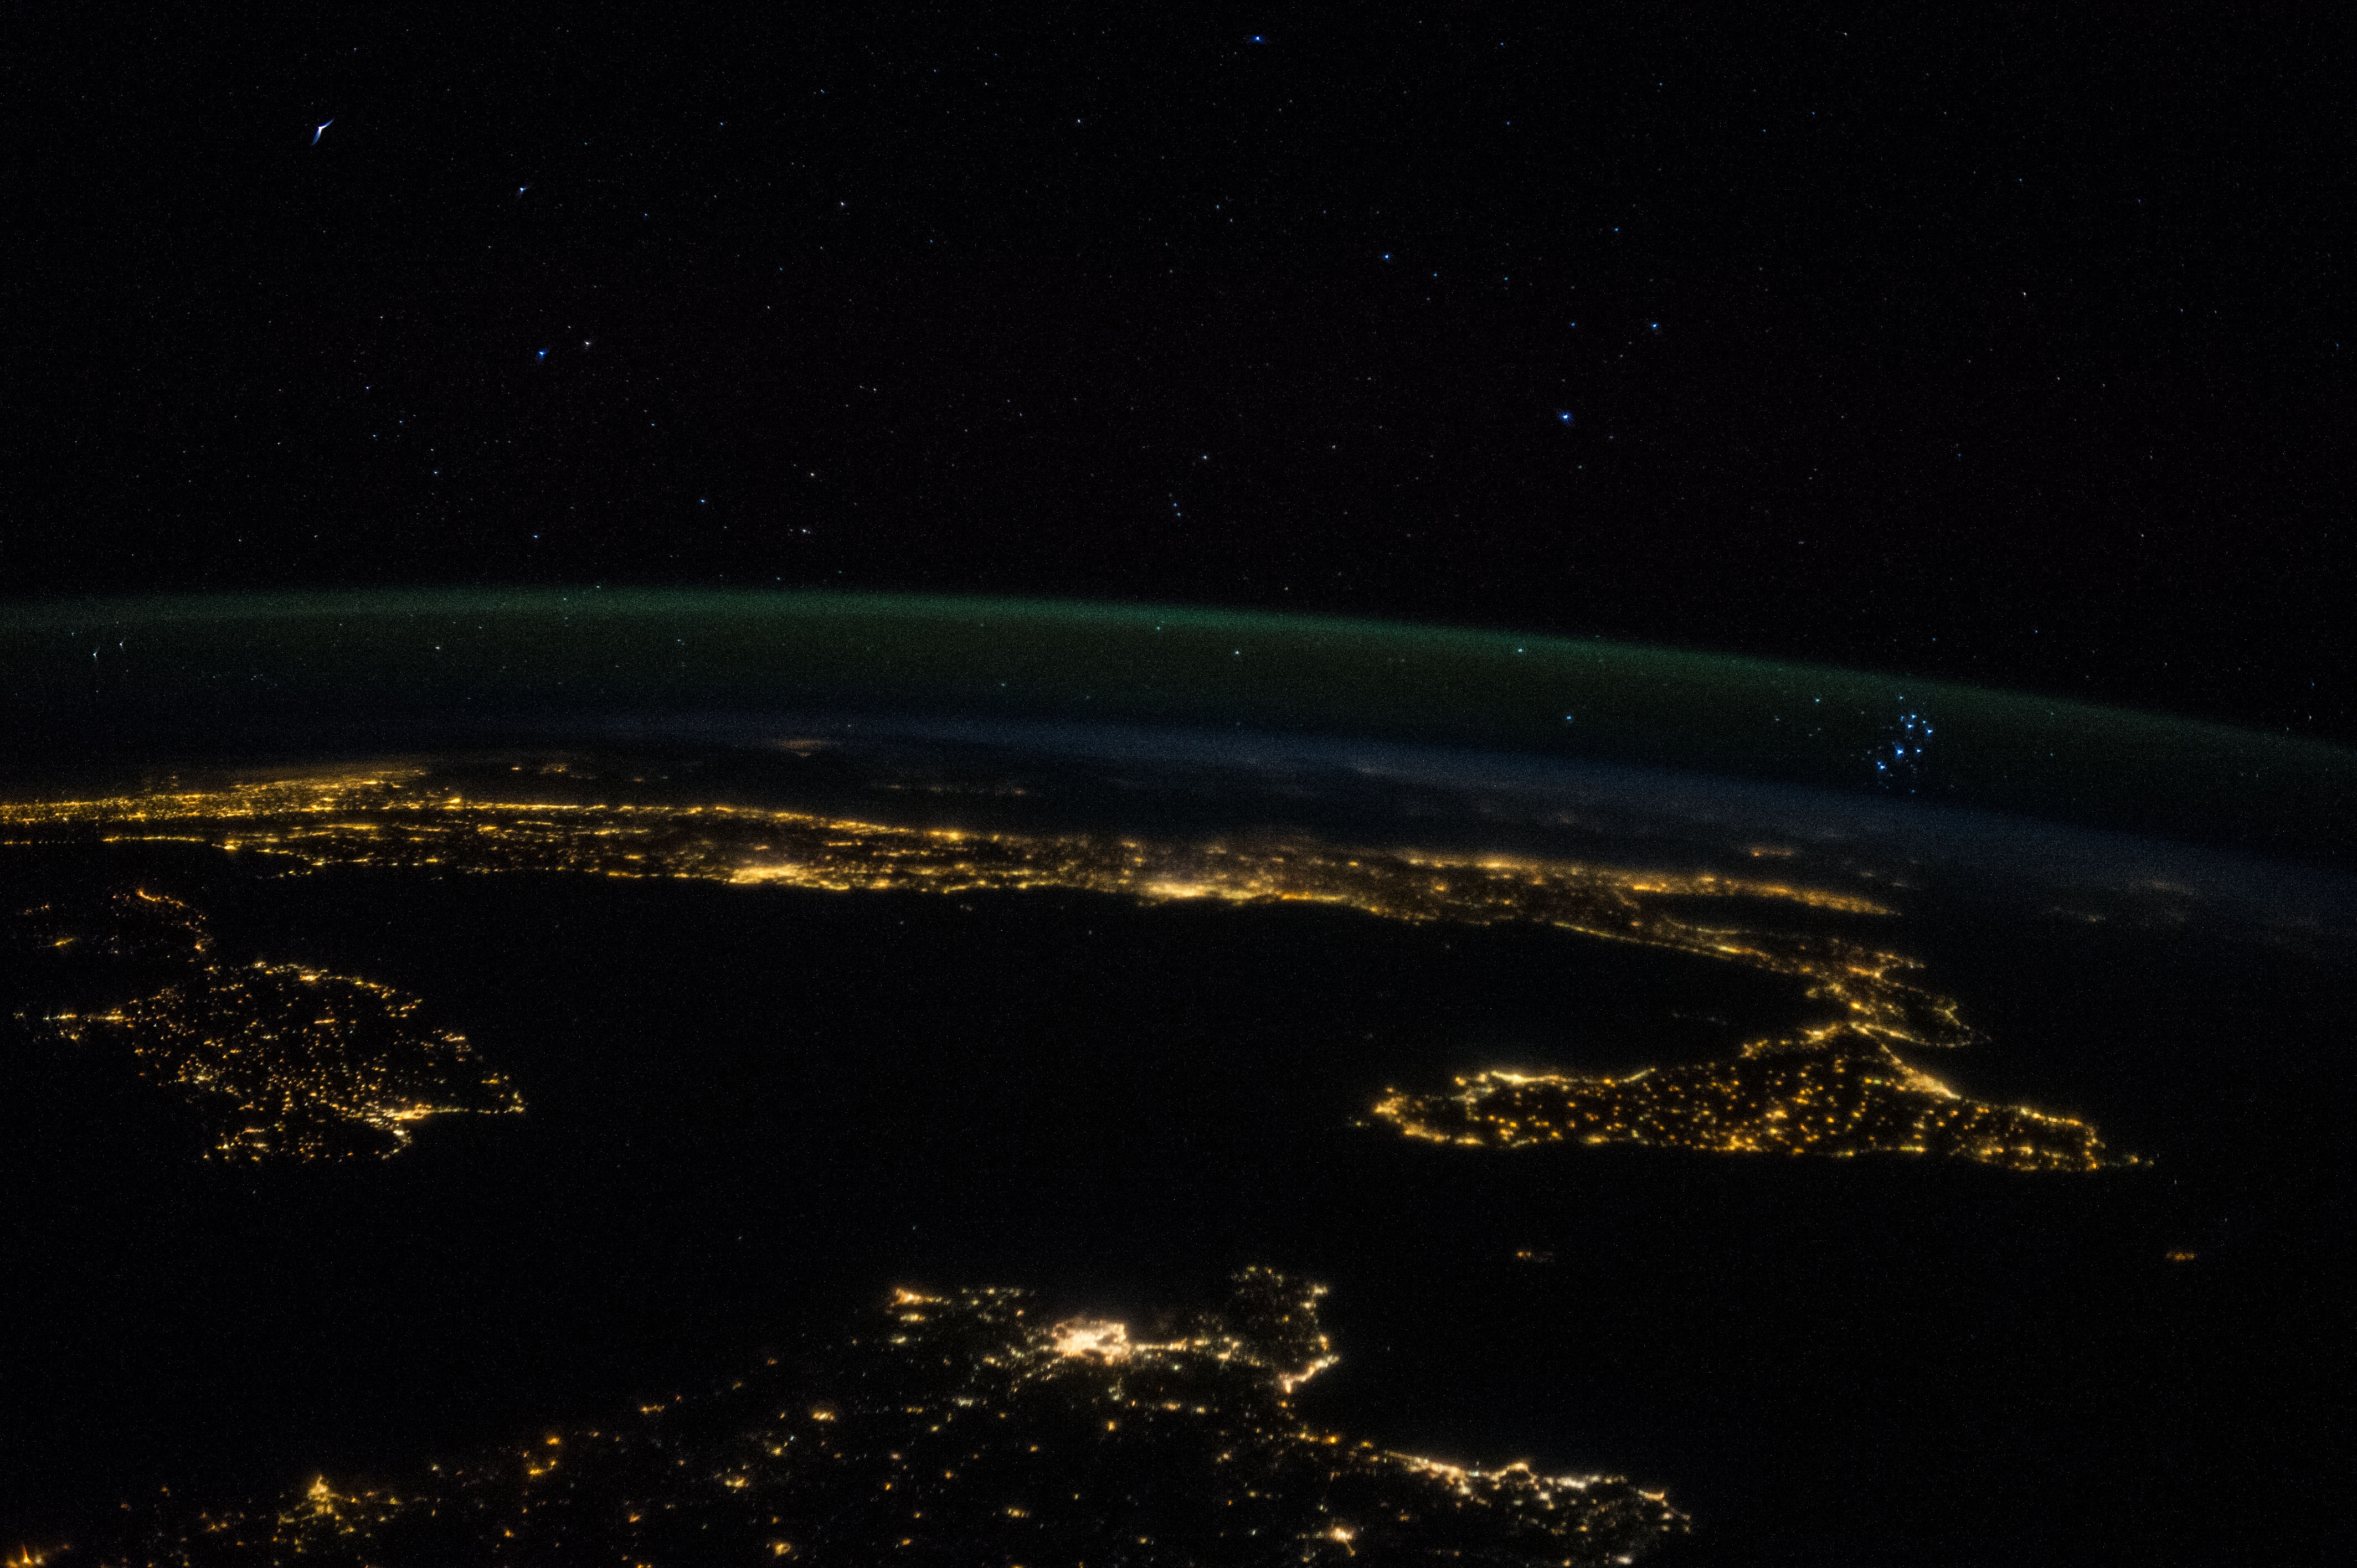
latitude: 36.8
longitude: 10.2
